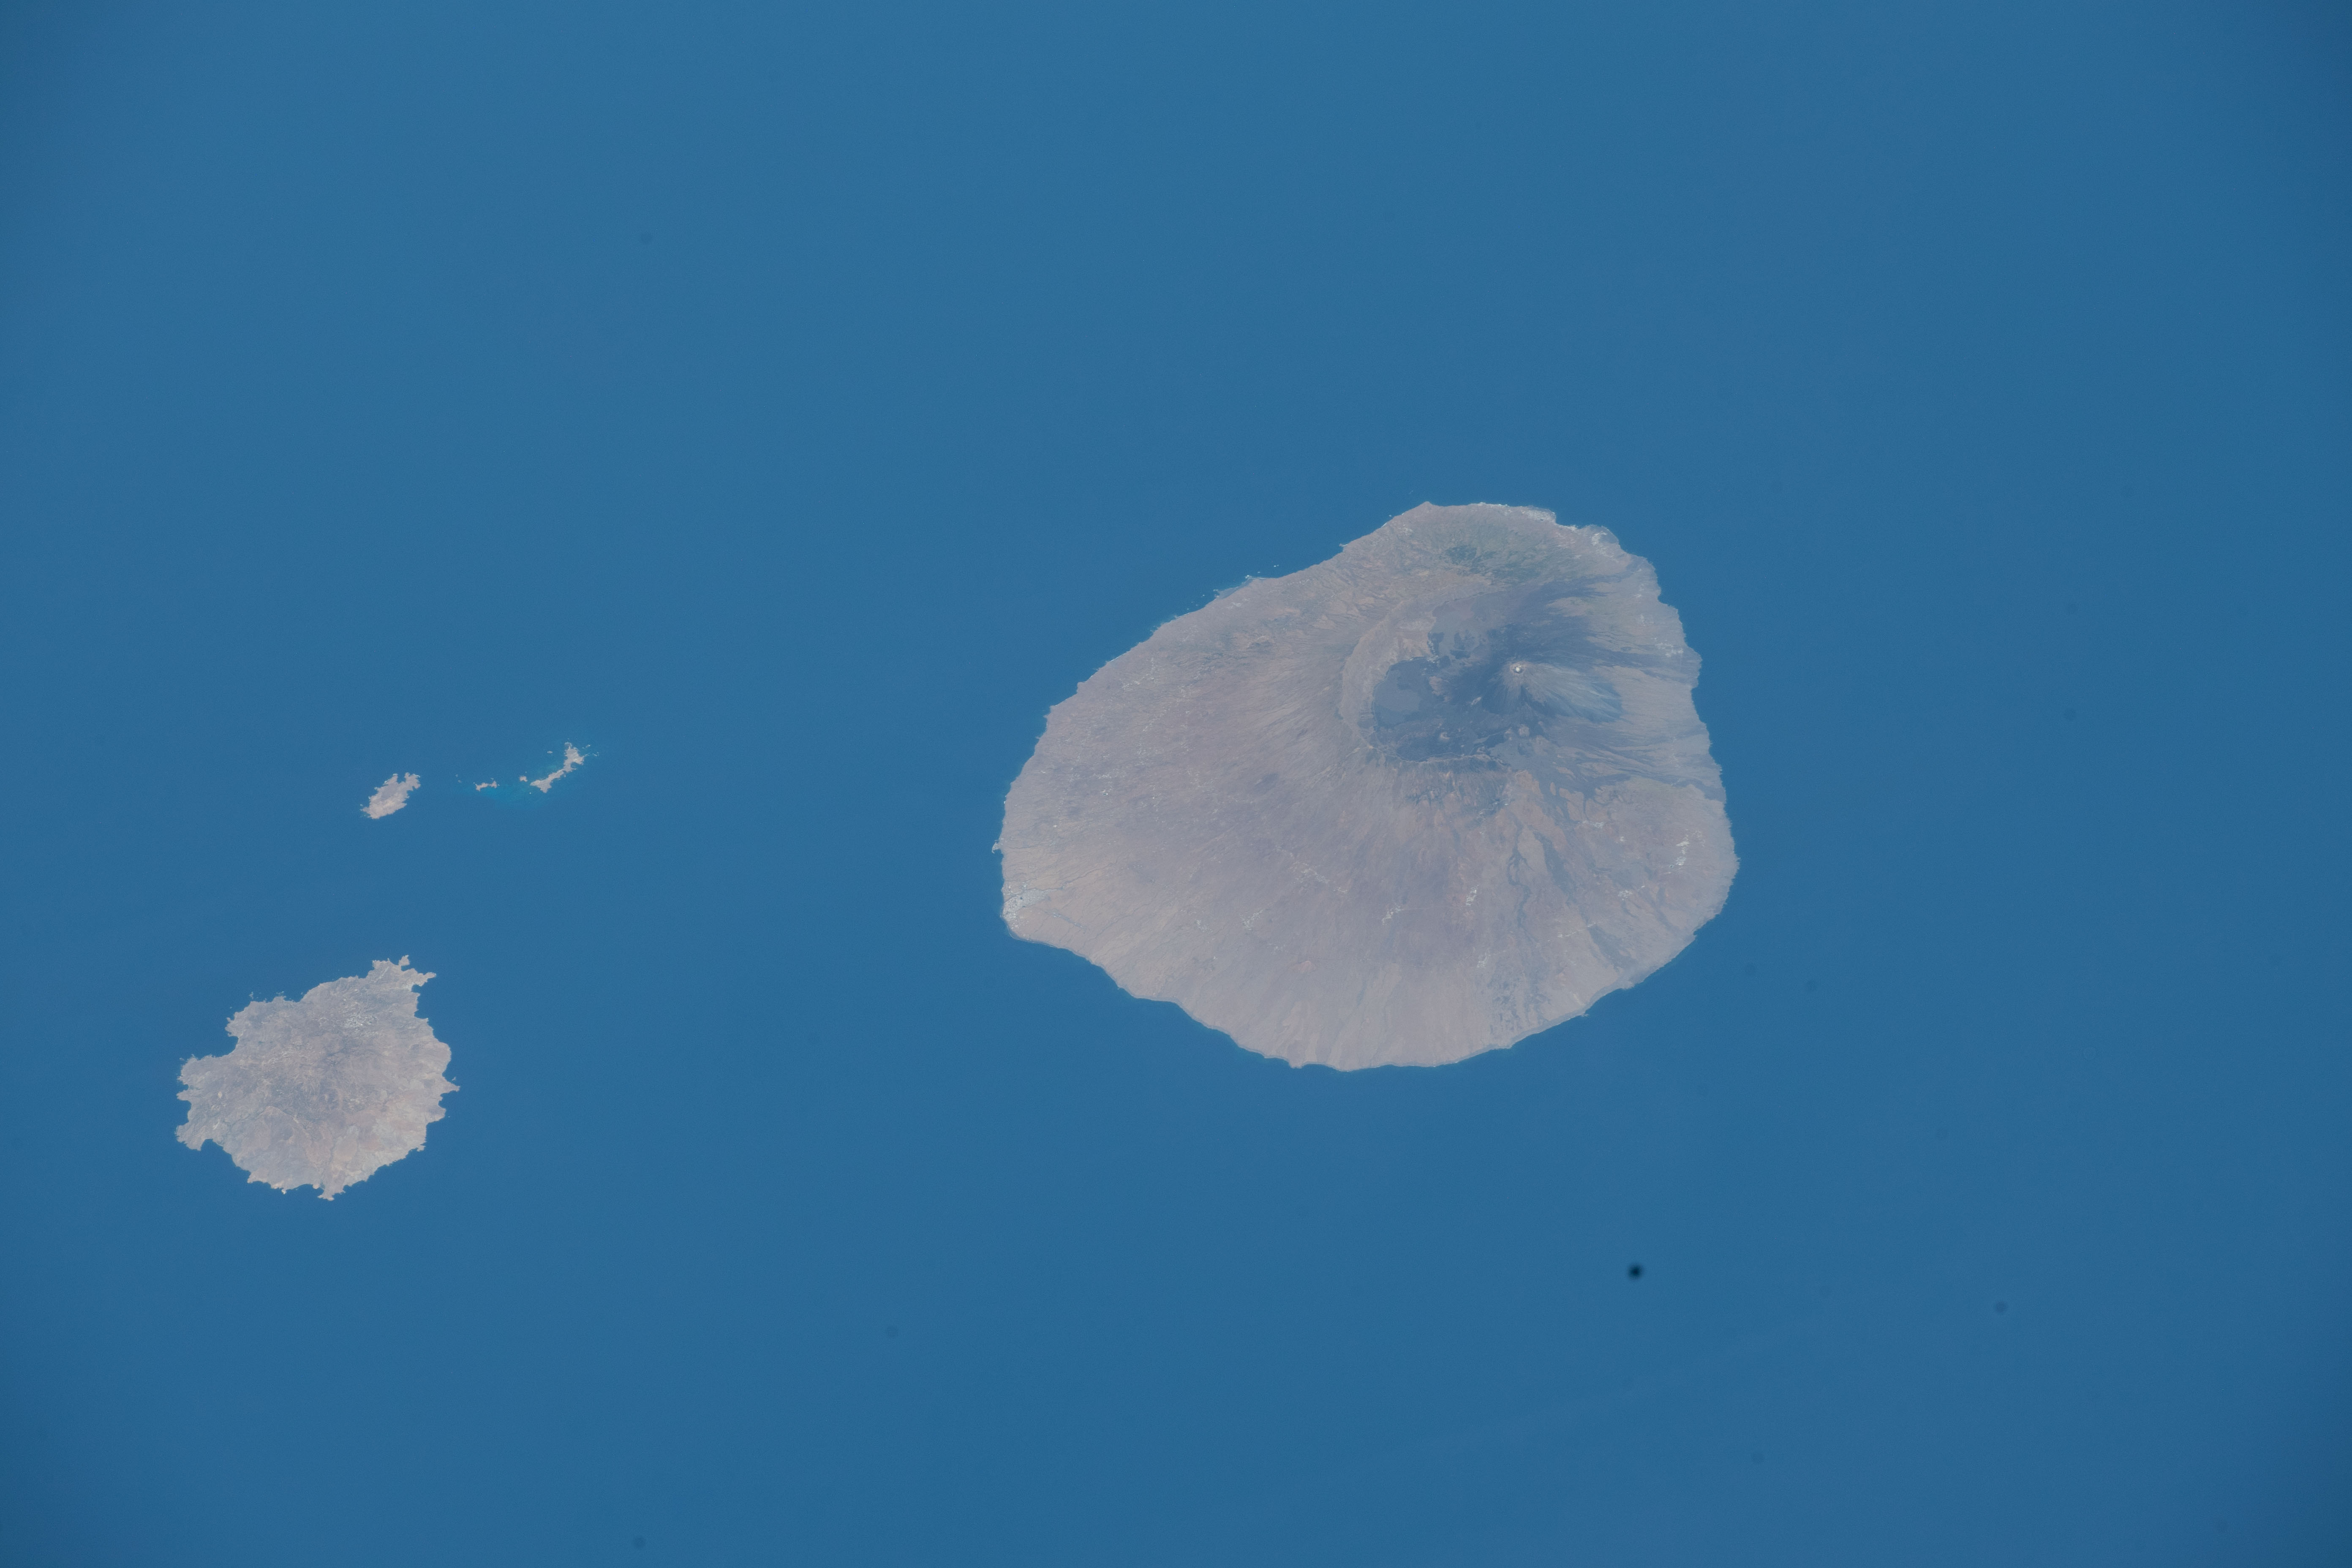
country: CAPE VERDE ISLANDS
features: SAO FILIPE AIRPORT, FOGO NATIONAL PARK
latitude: 14.9
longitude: -24.5
